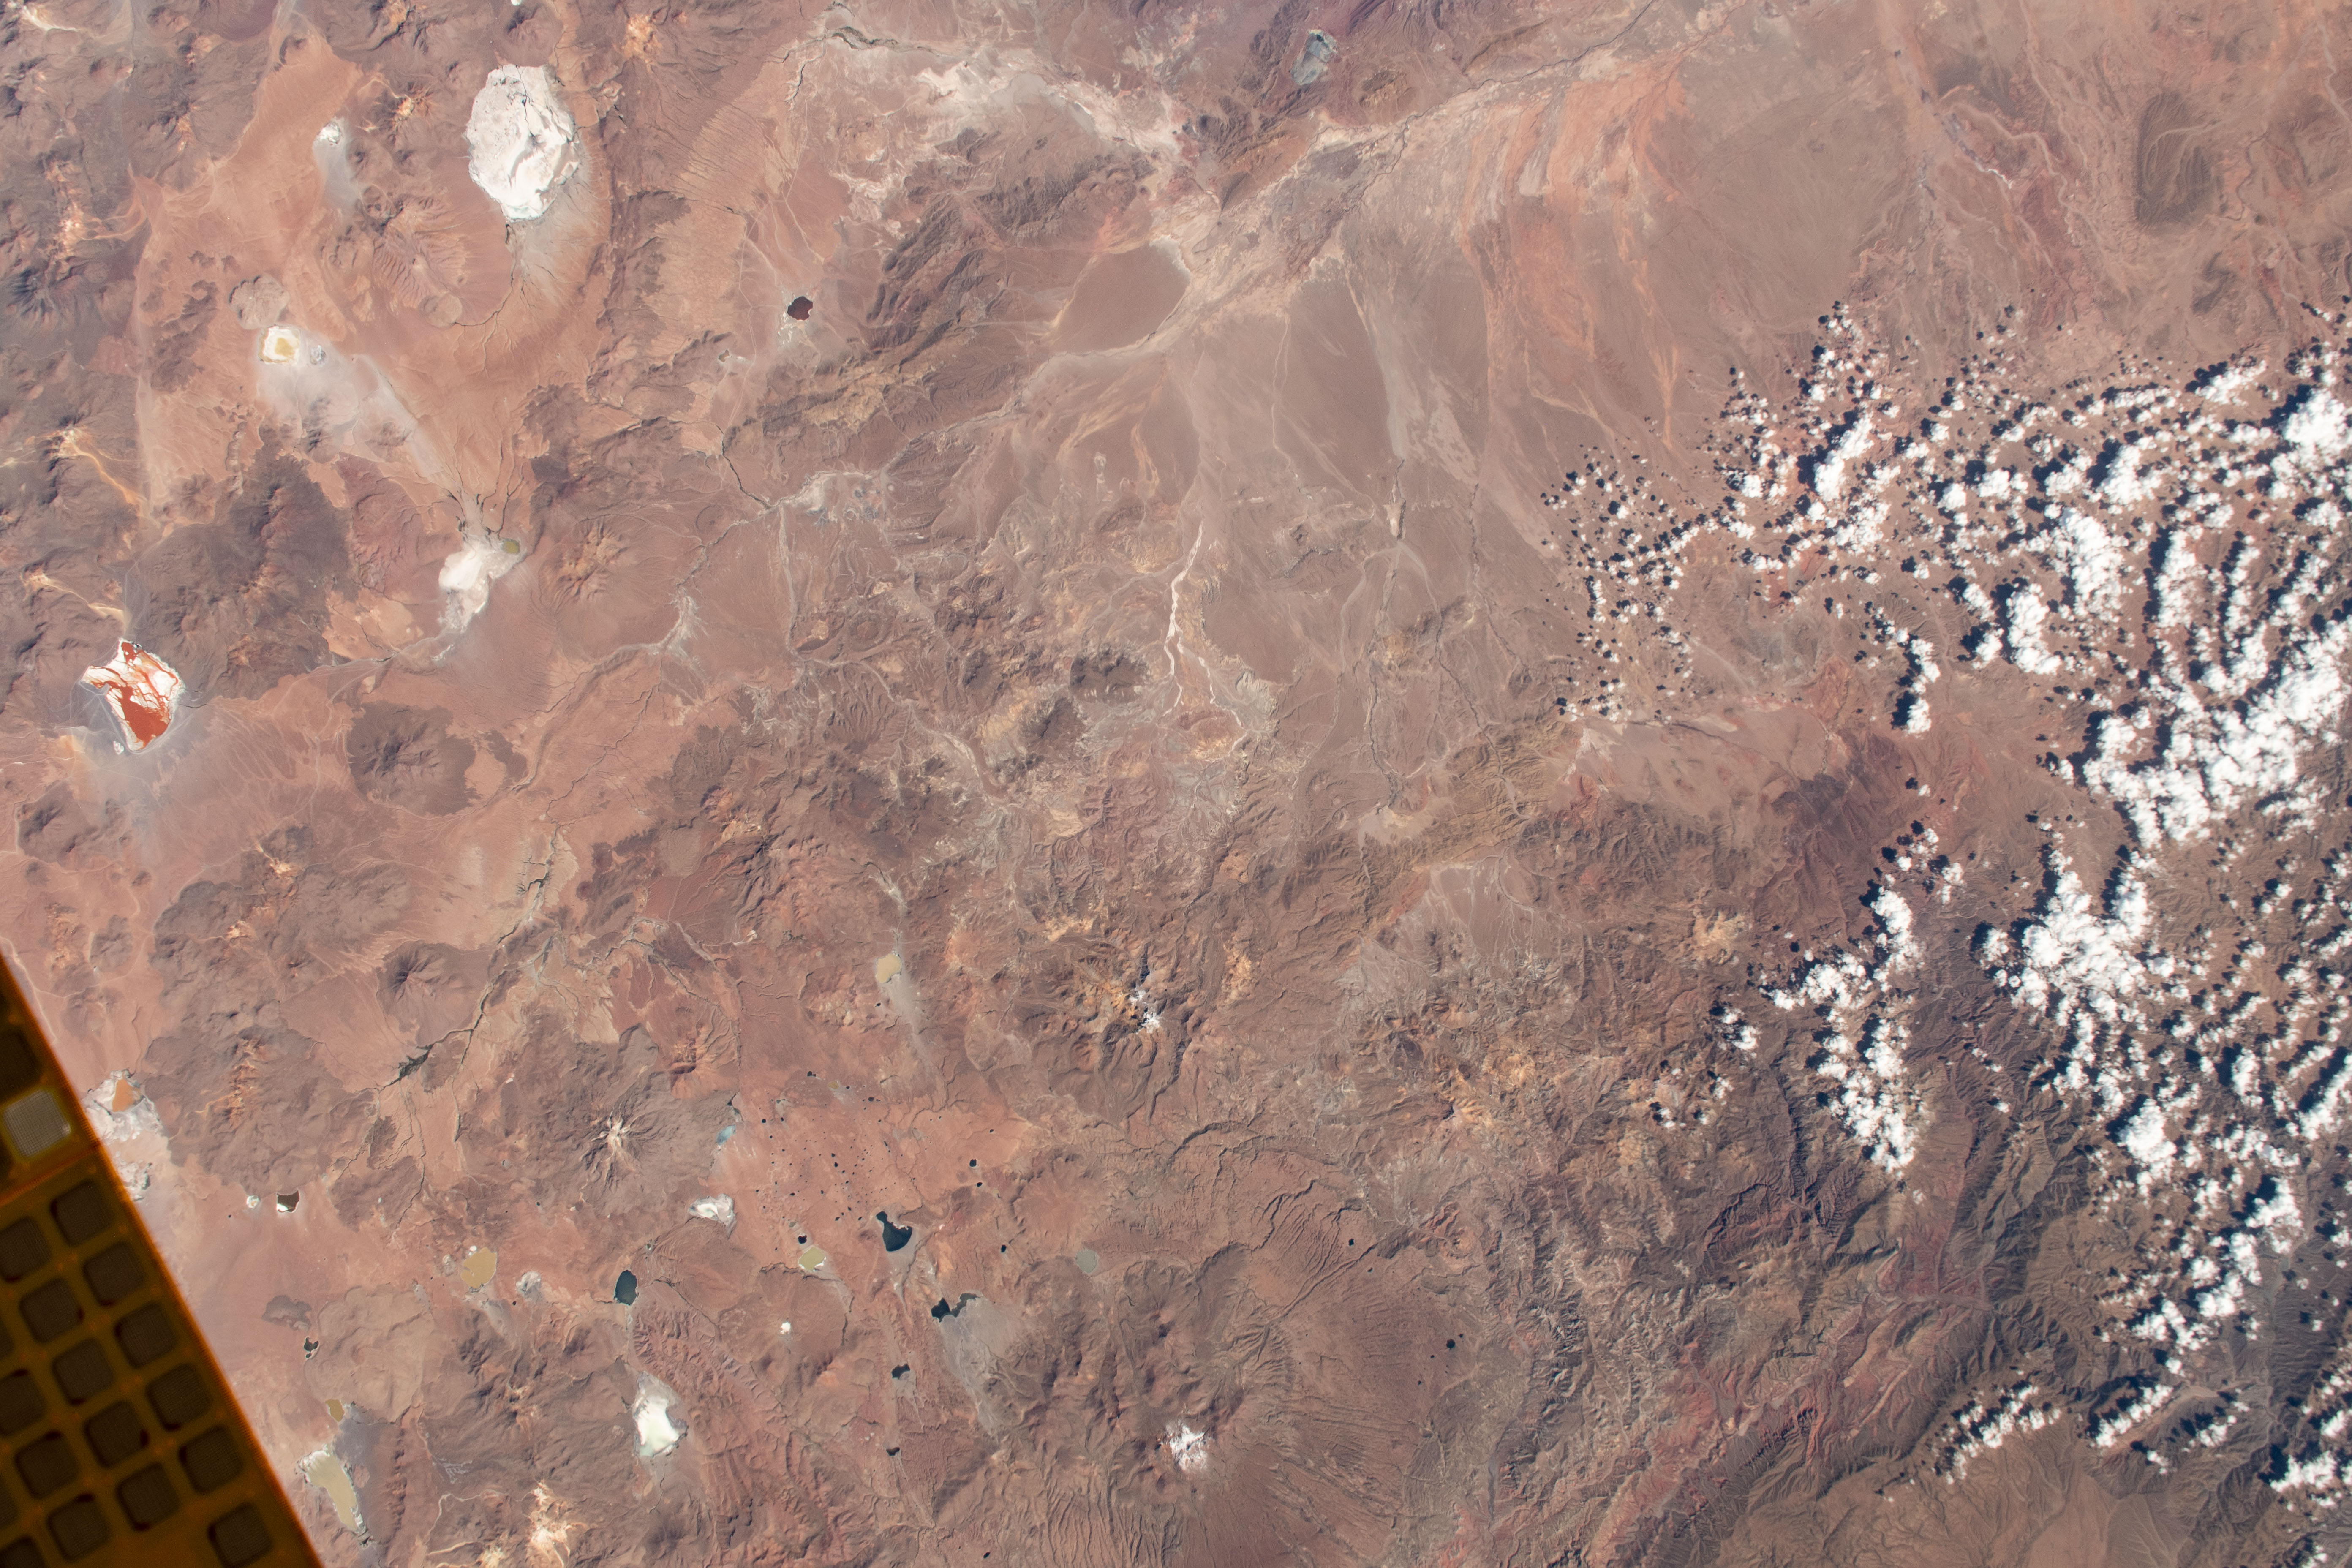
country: BOLIVIA
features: RESERVA NACIONAL DE FAUNA ANDINA EDUARDO AVAROA
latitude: -21.5
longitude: -67.0
